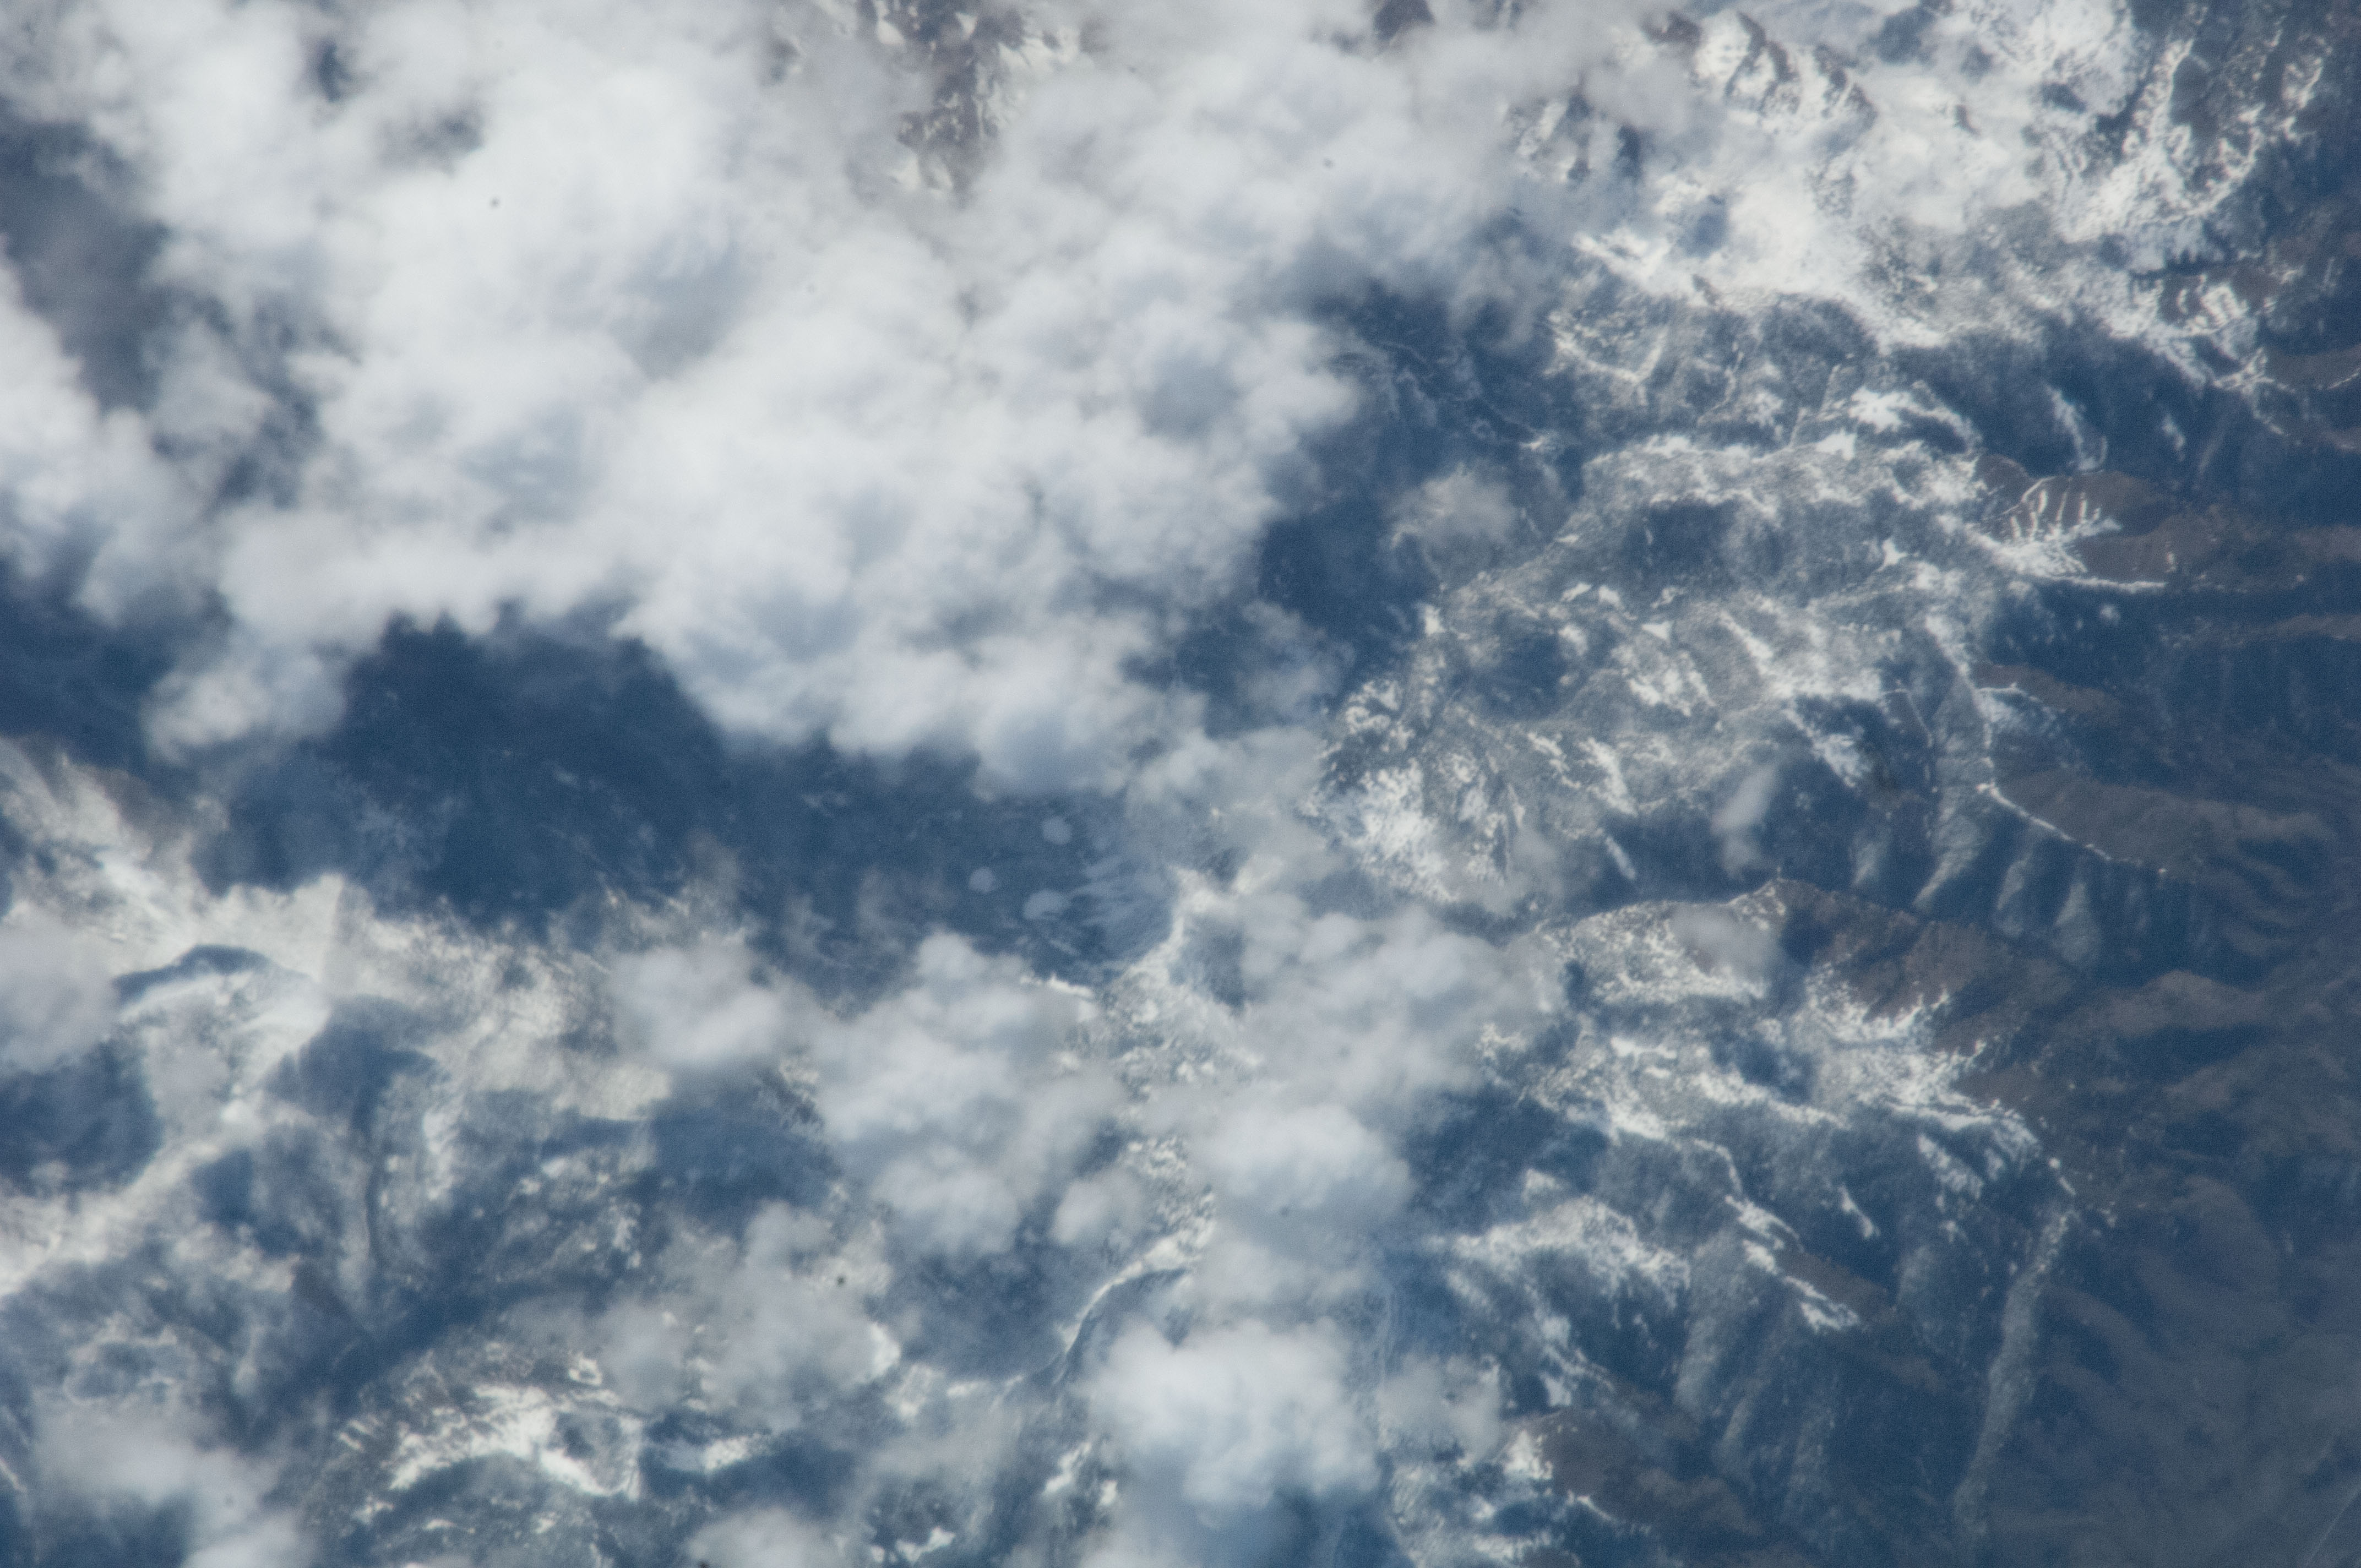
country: USA-IDAHO
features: SAWTOOTH RA., SNOW, RAVINES, FOR., SALMON RIVER DRAINAGE
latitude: 44.2
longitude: -114.8
